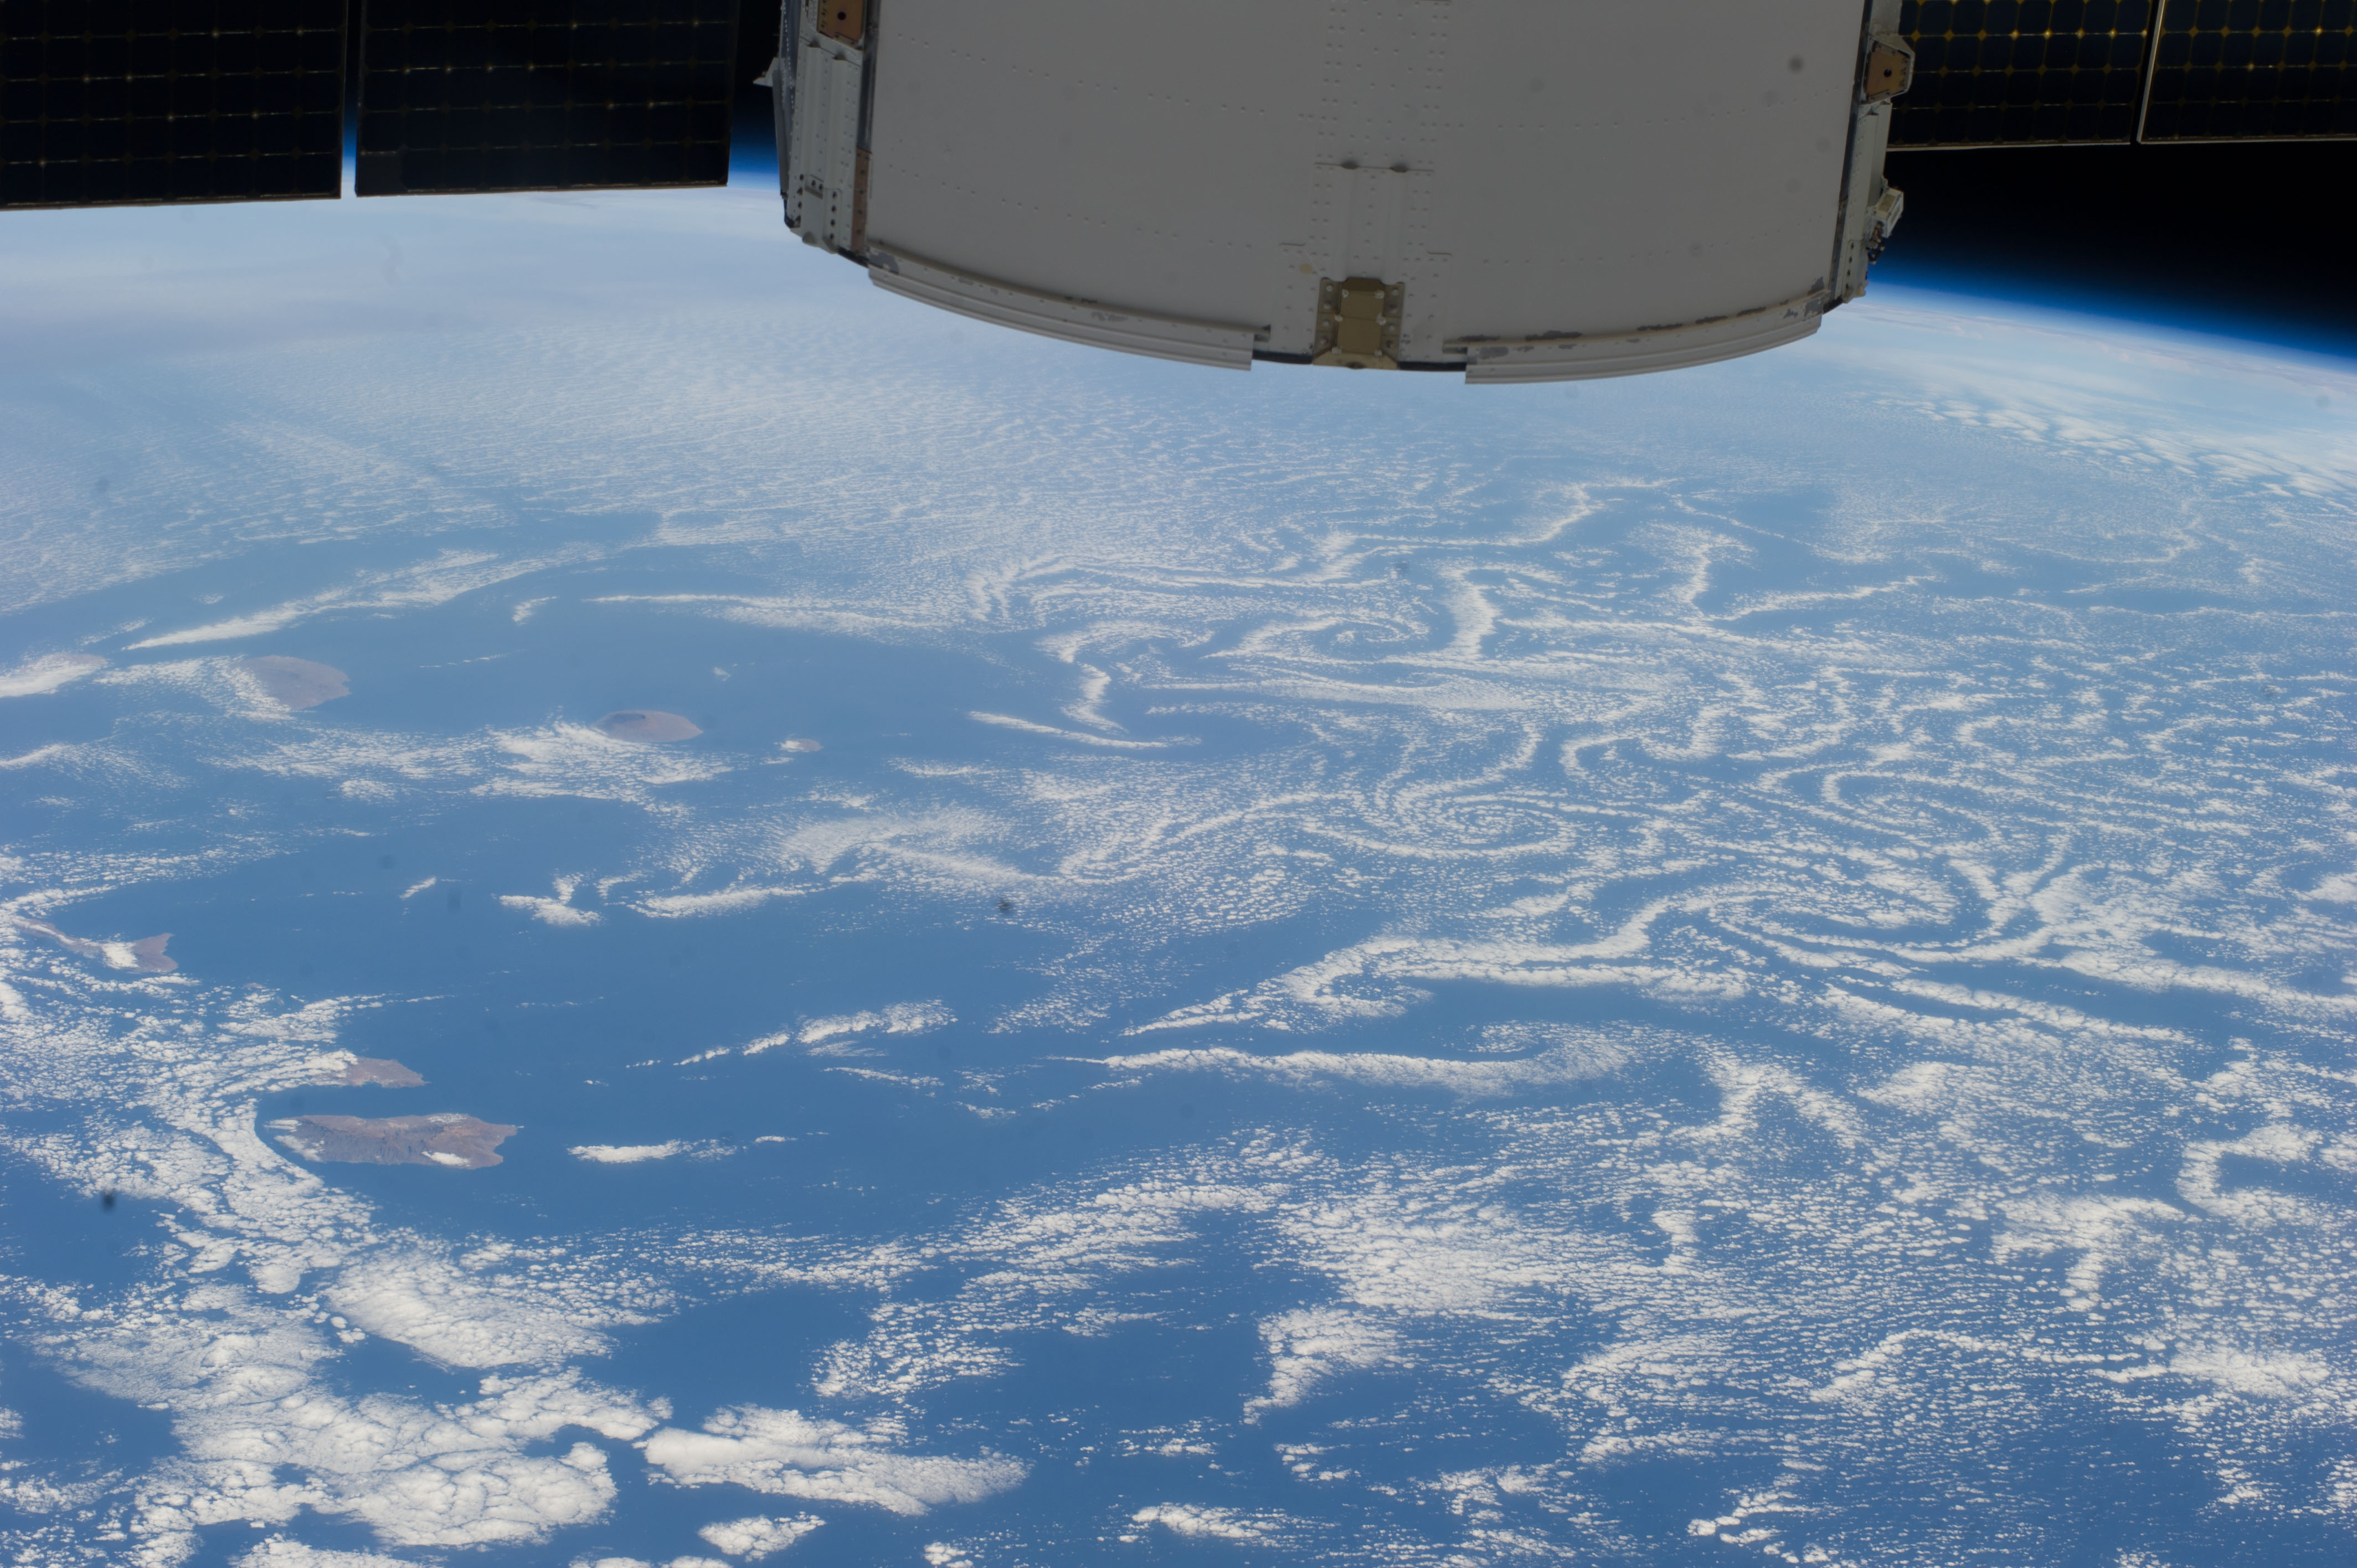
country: CAPE VERDE
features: ISLANDS, FIRE ISLAND, FOGO NATIONAL PARK, CAPE VERDE, ATLANTIC OCEAN
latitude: 13.8
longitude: -25.5
